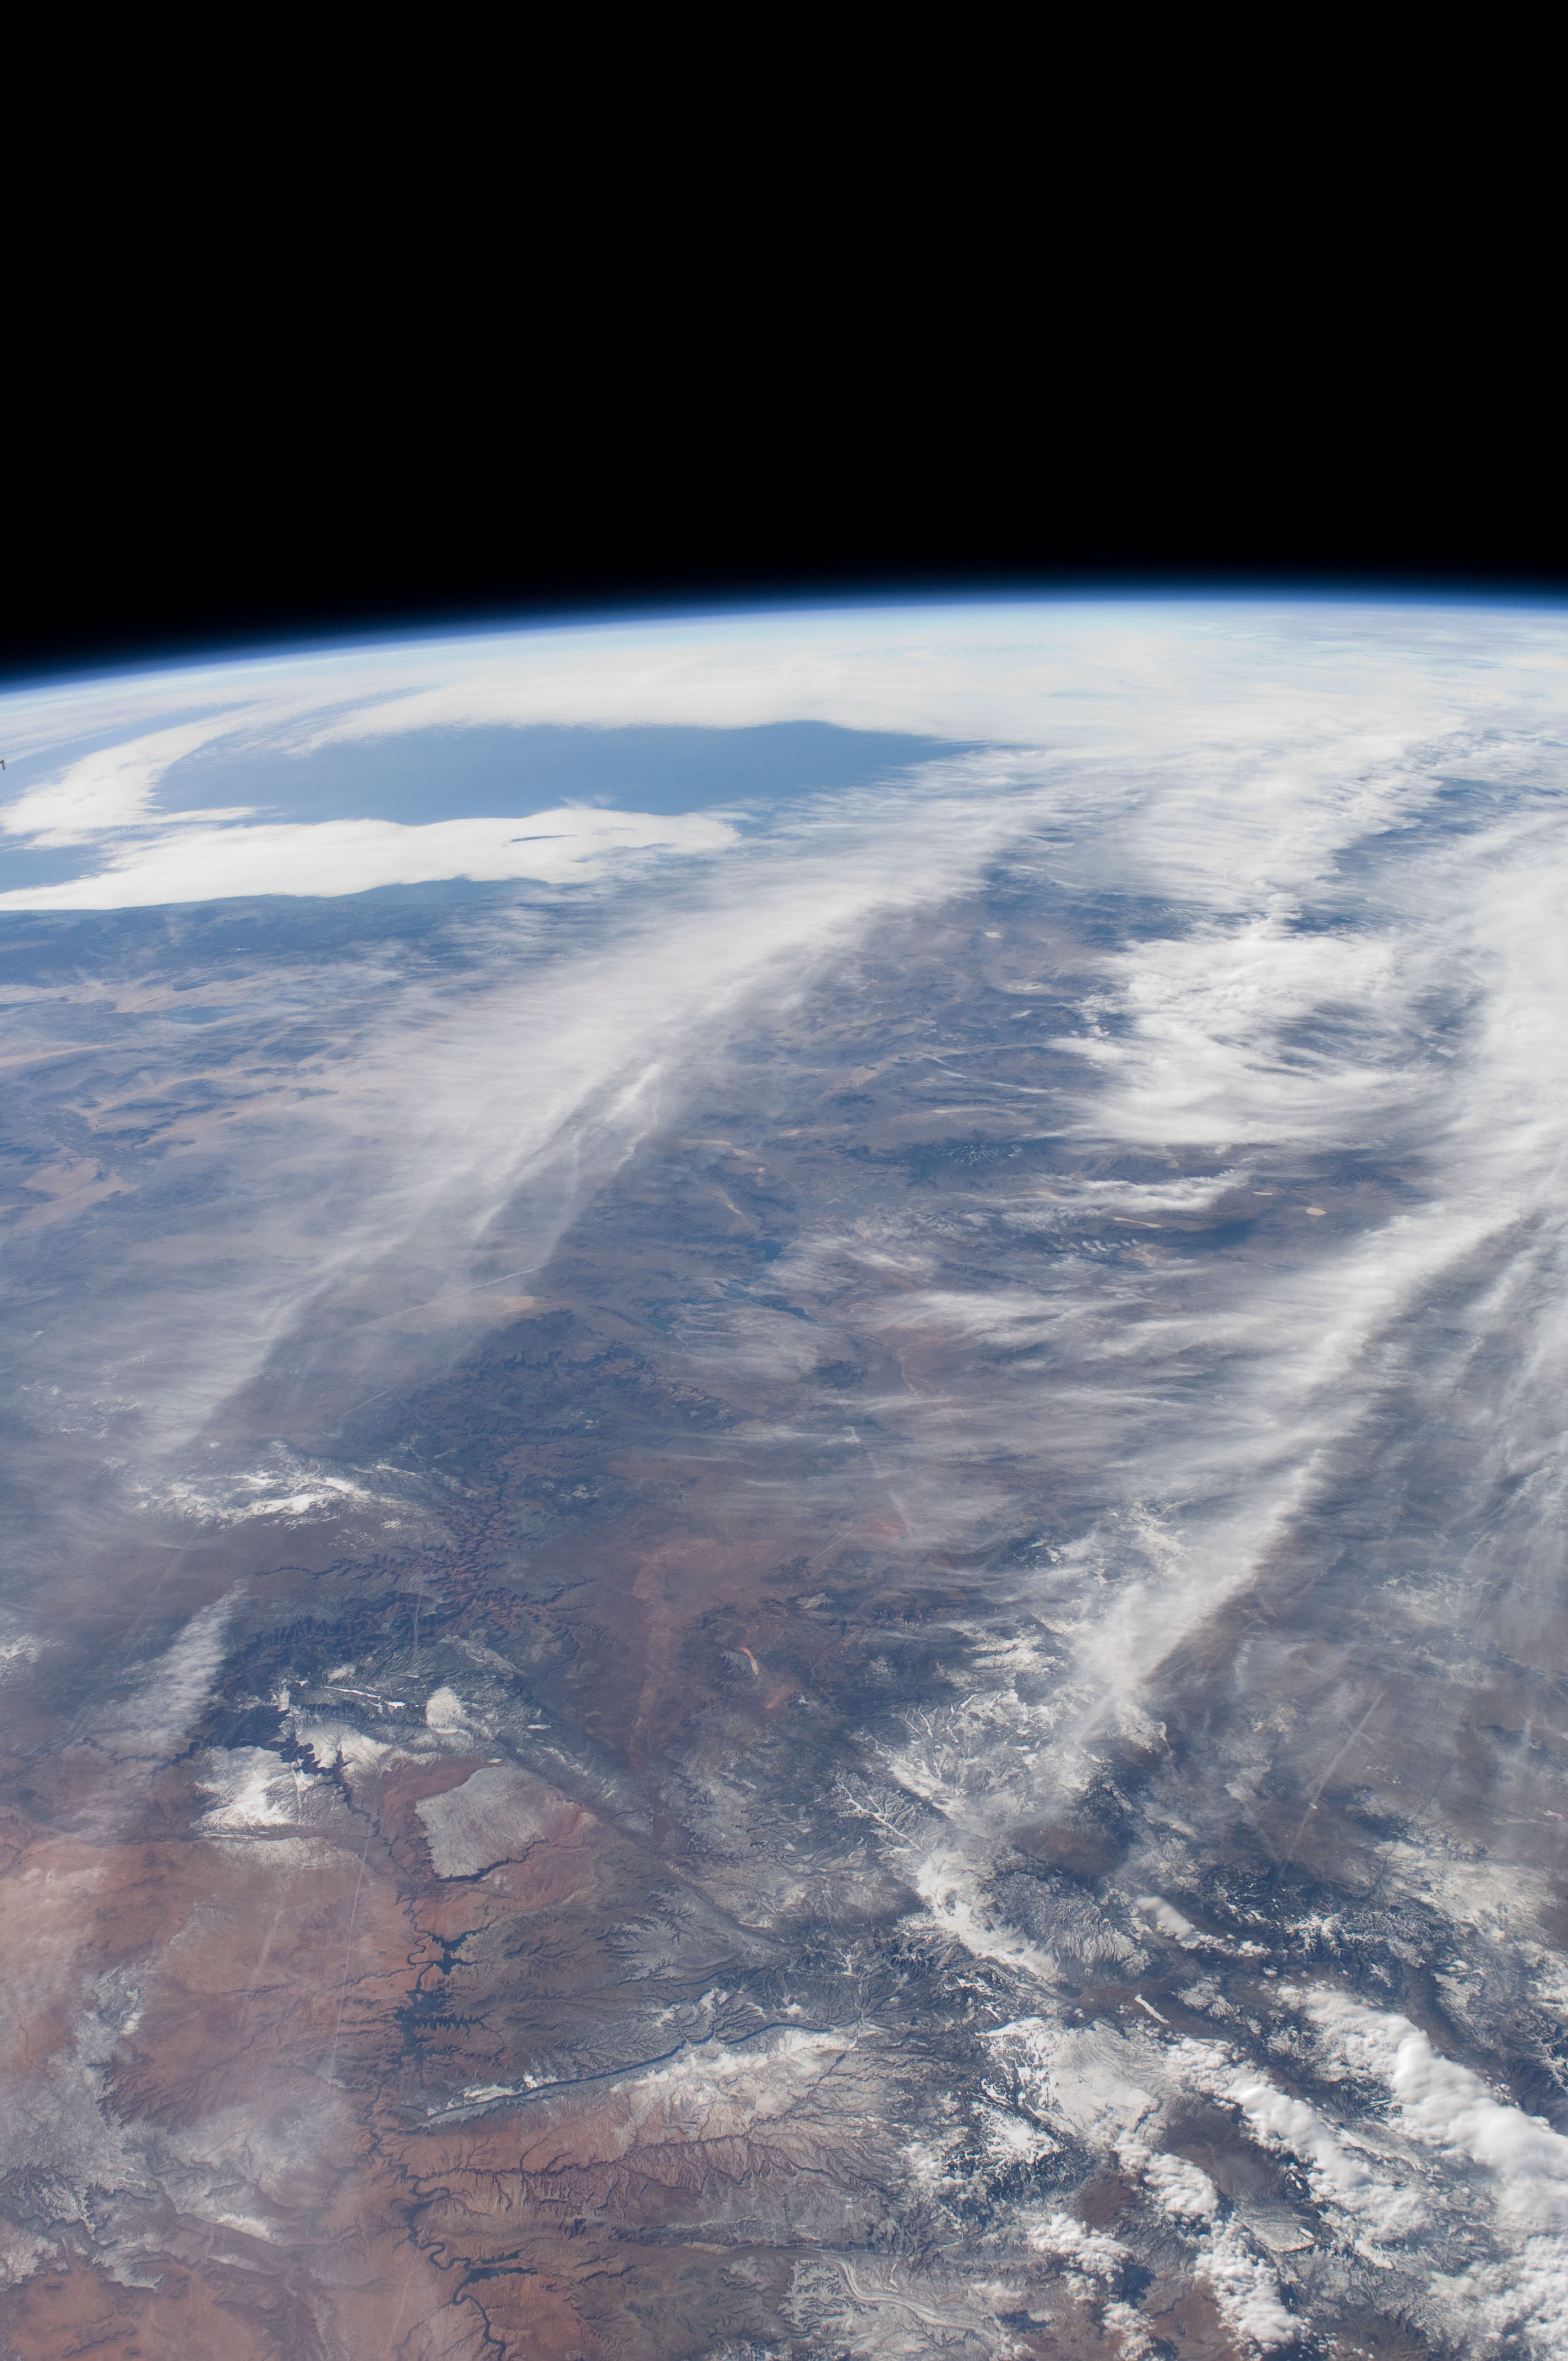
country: USA-ARIZONA
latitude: 37.0
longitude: -114.0
